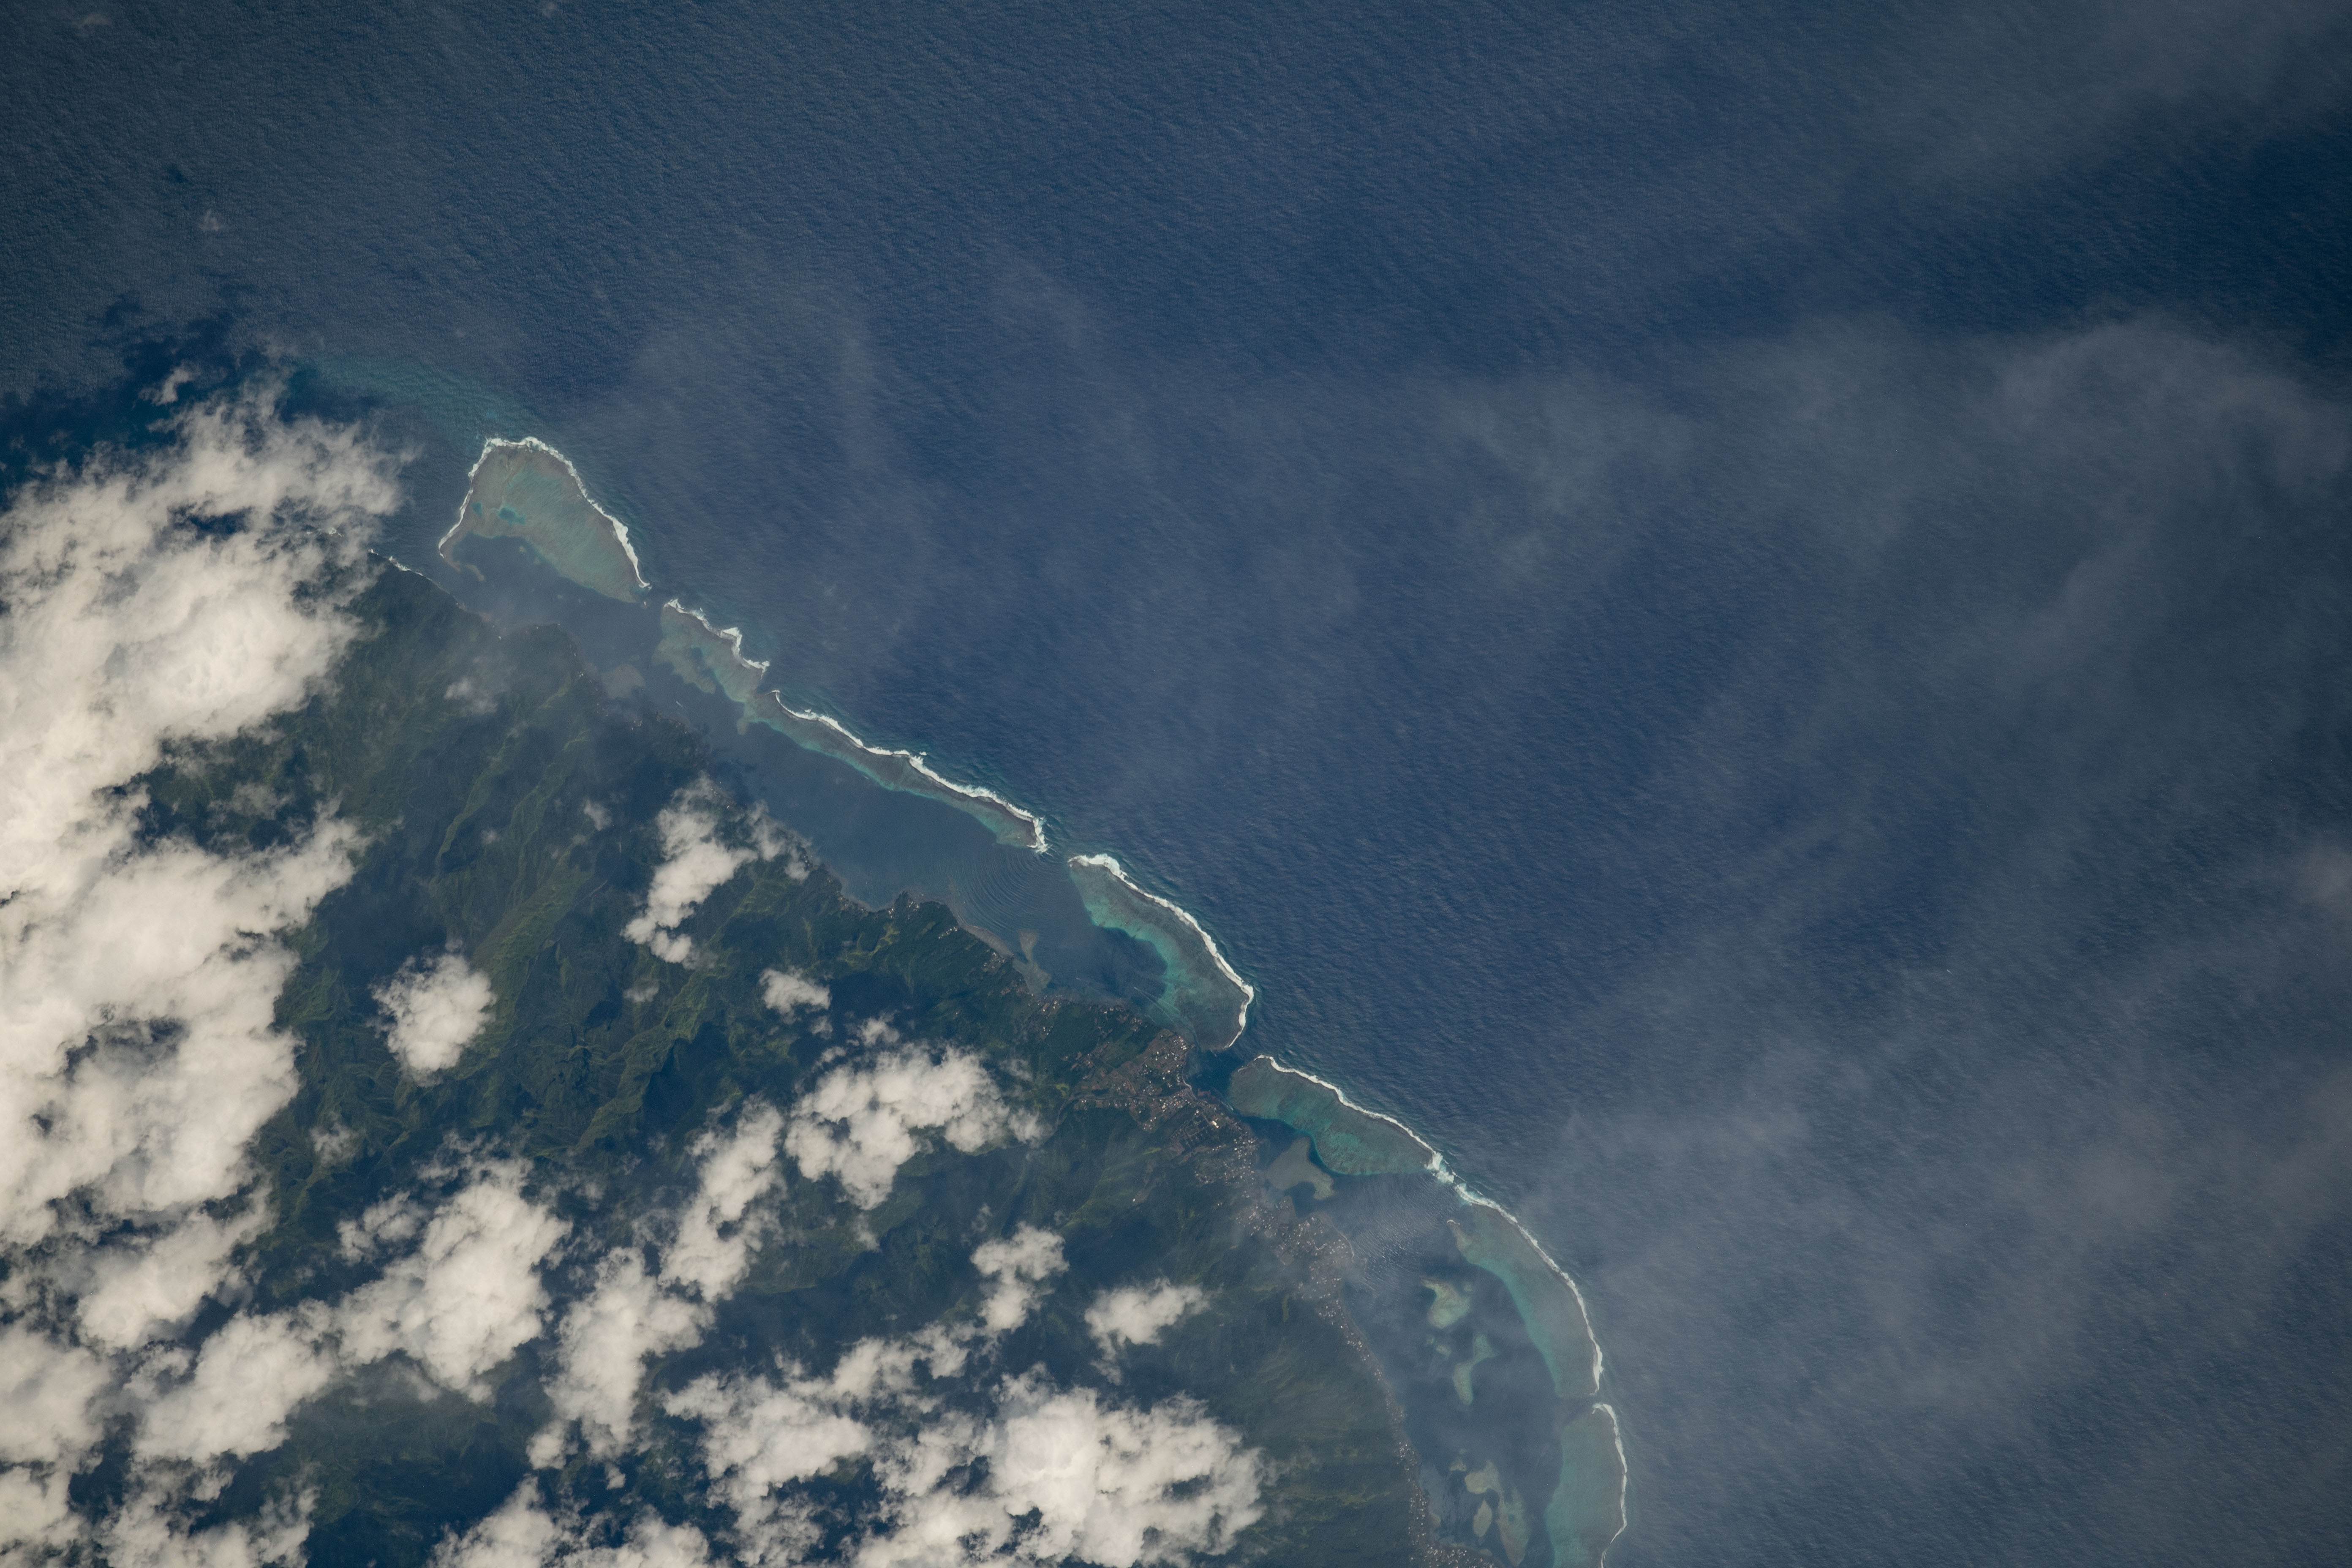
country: SOCIETY ISLANDS
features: FRENCH POLYNESIA, HOTAPUU, TOANGANO
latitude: -17.9
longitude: -149.2
